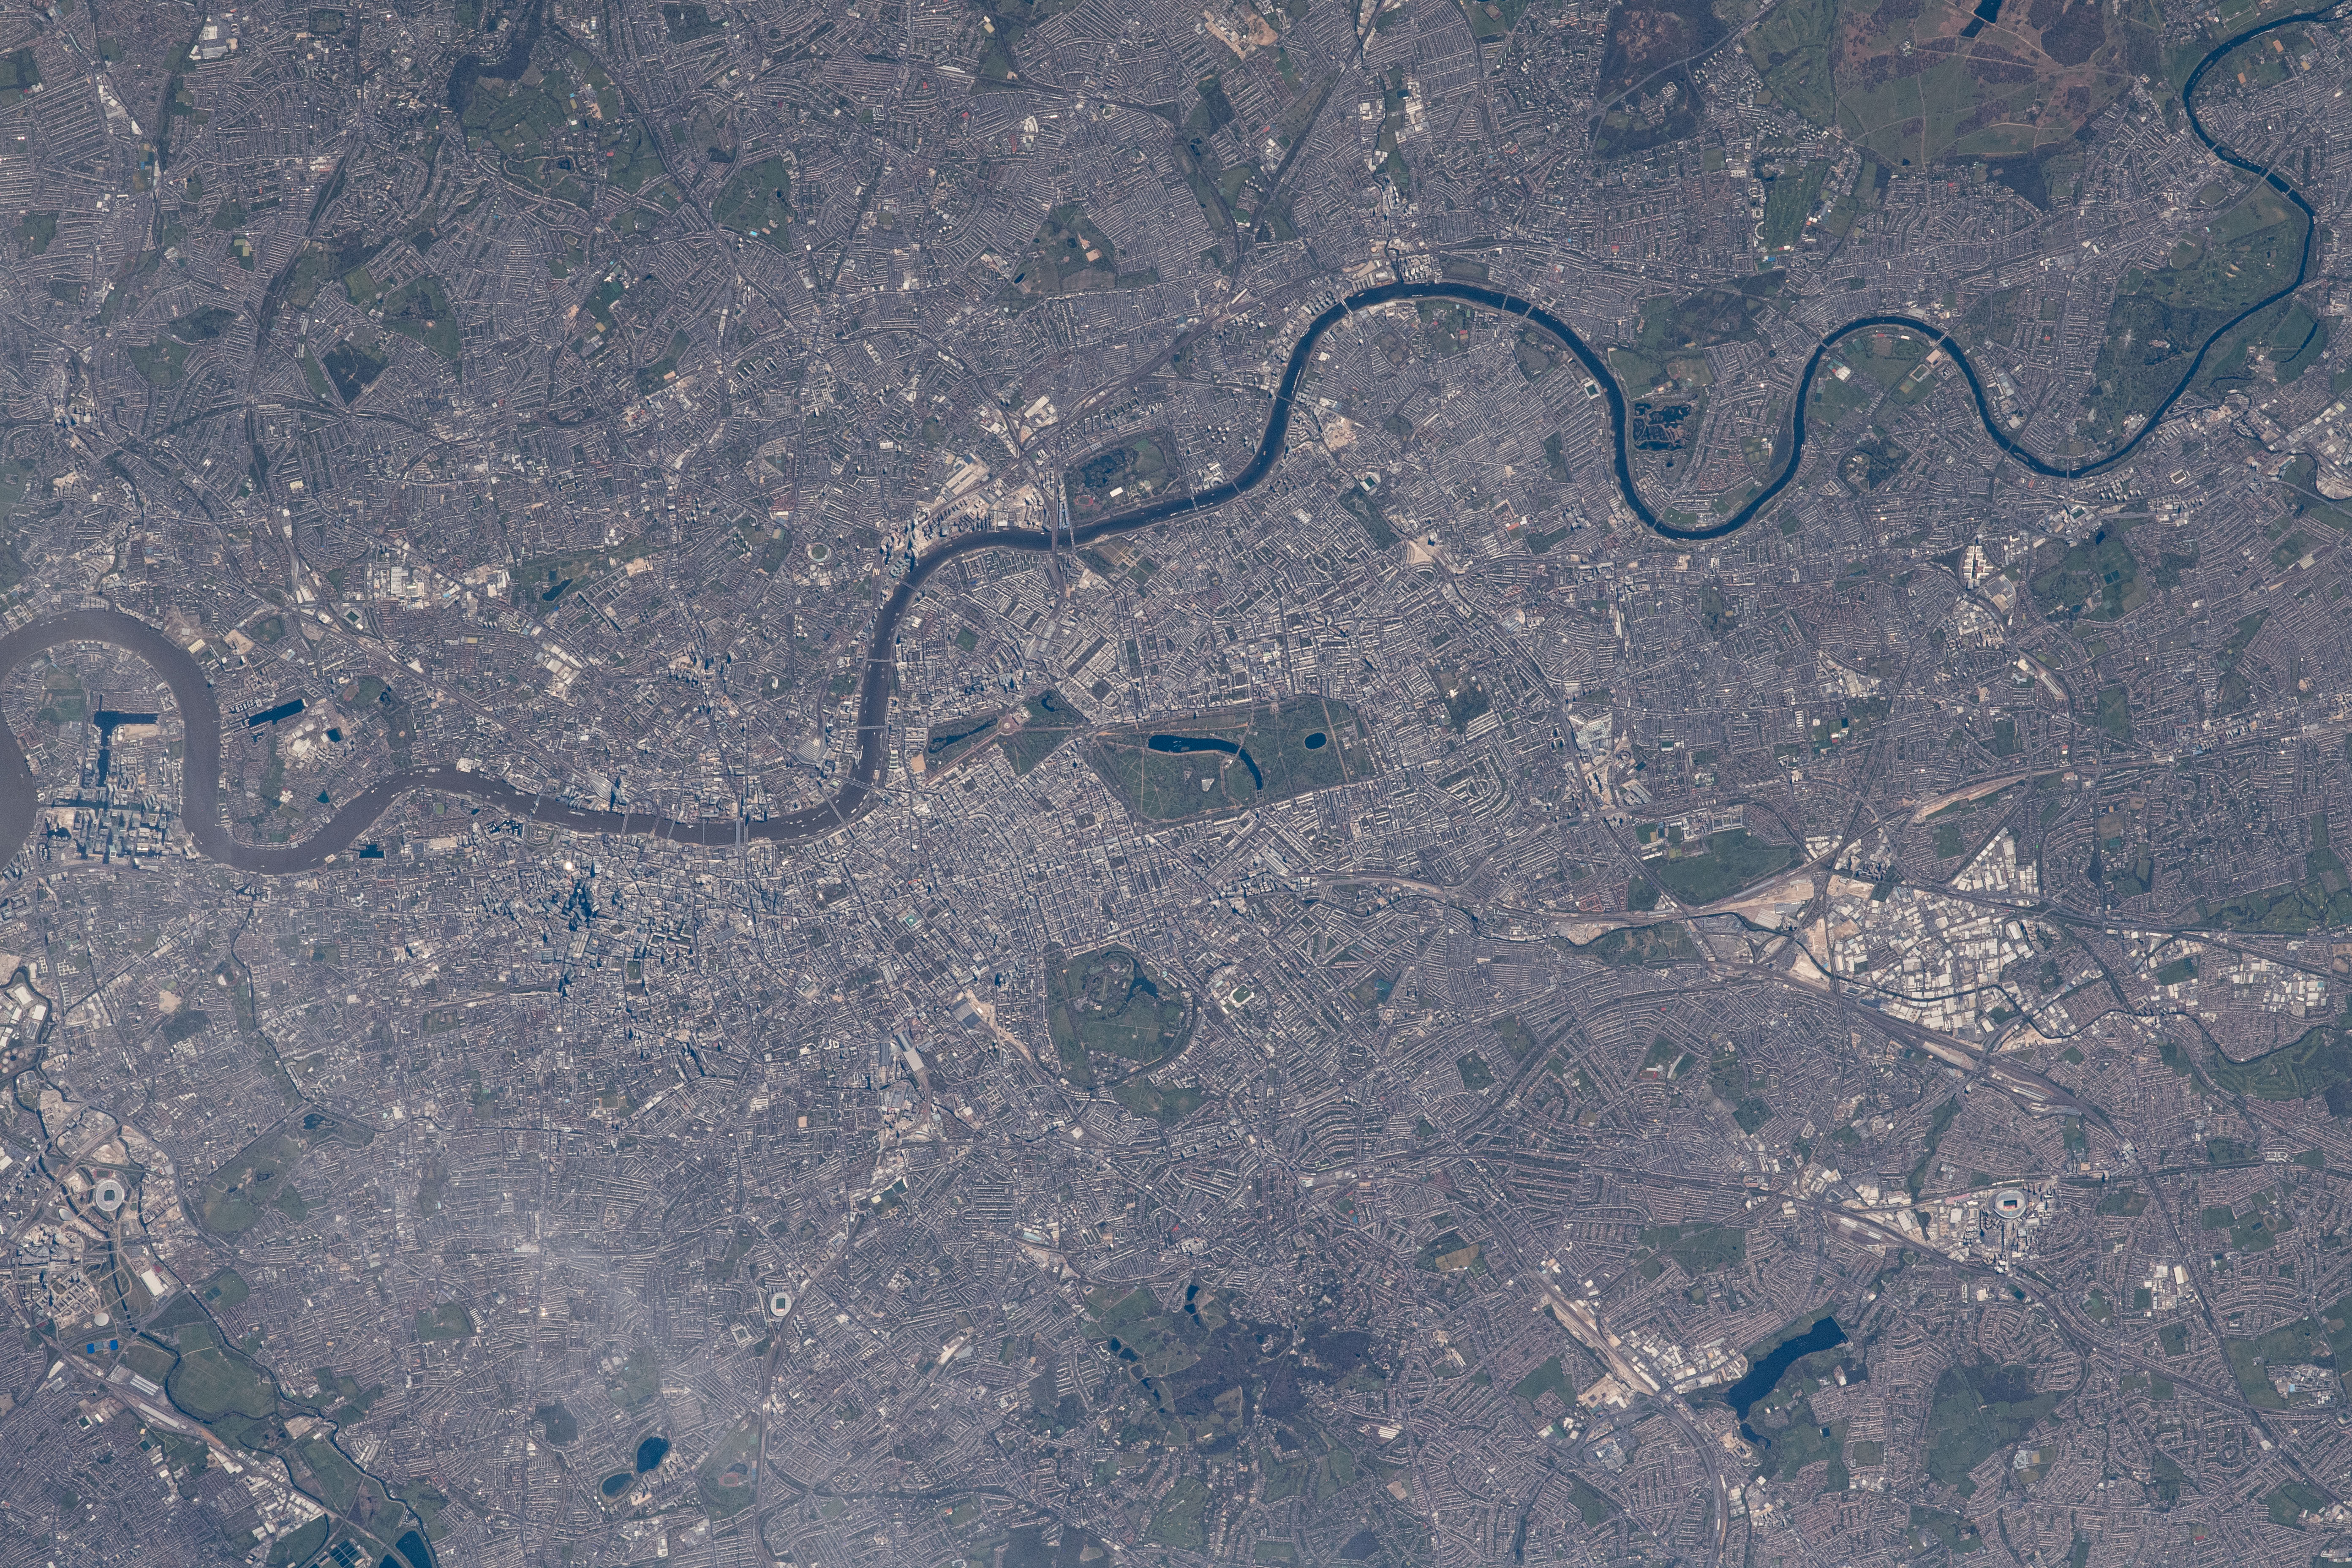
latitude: 51.5
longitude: -0.2
